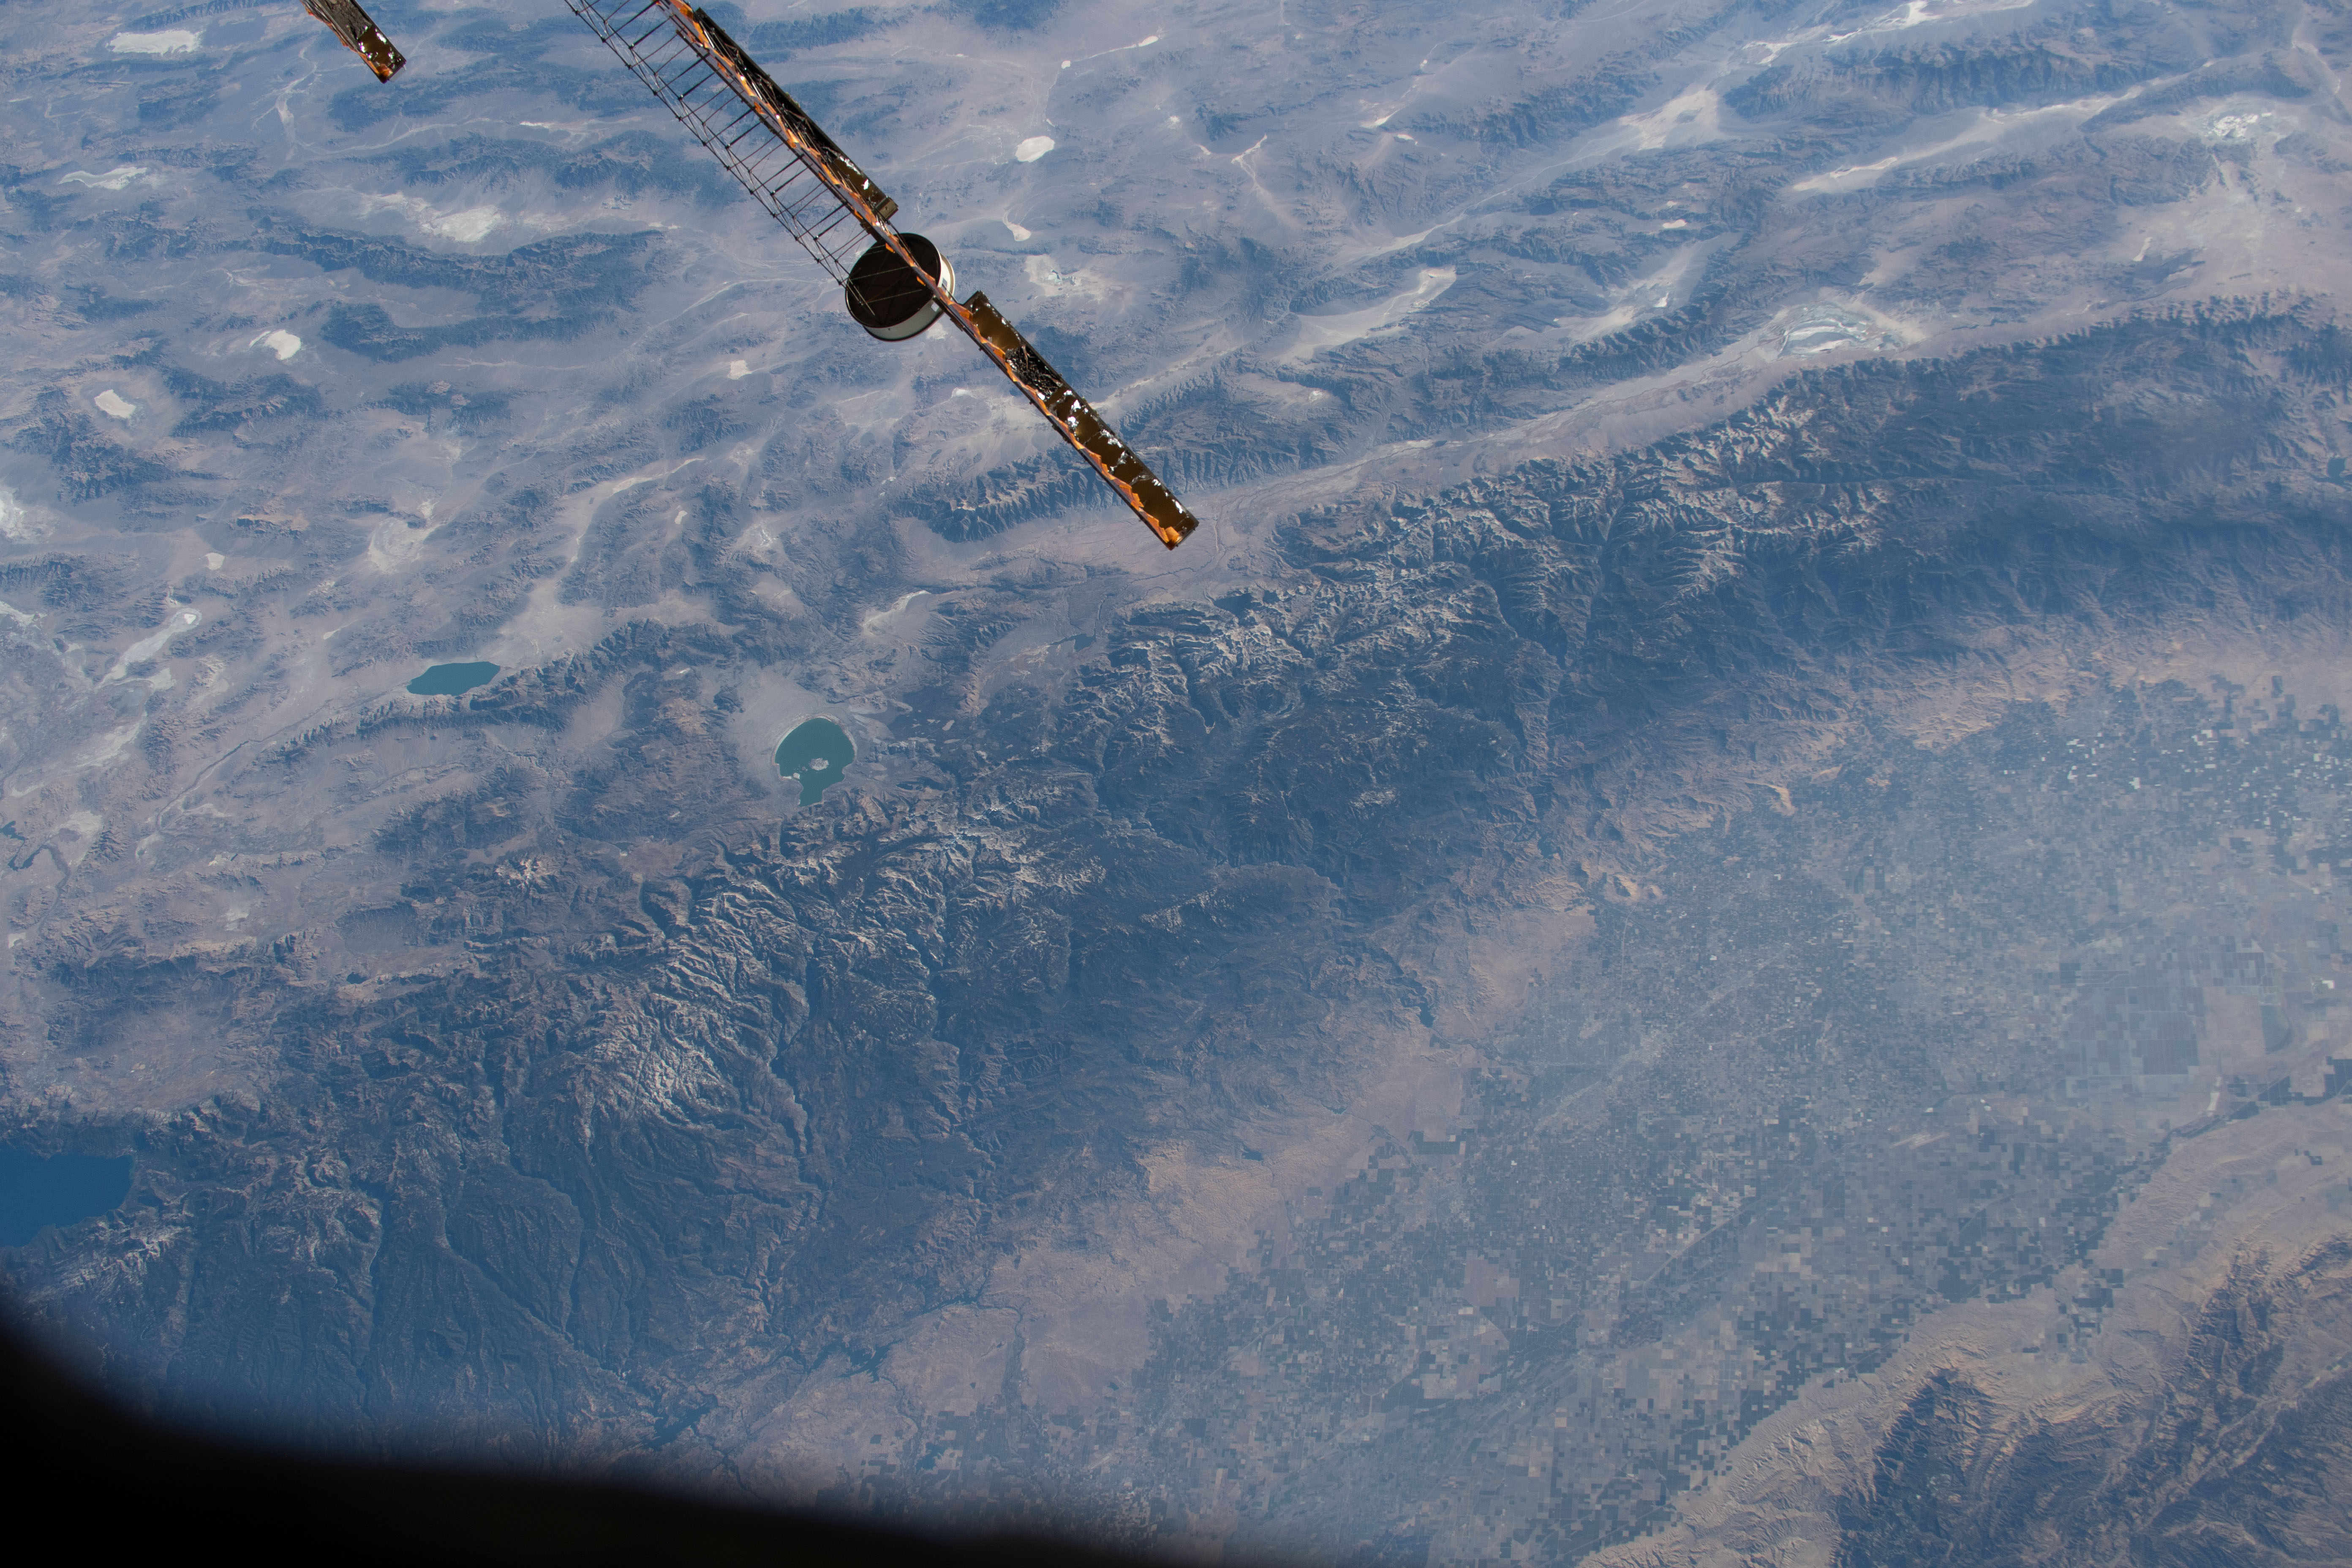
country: USA-CALIFORNIA
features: LAKE TAHOE, WALKER LAKE, MONO LAKE, SIERRA NEVADA MOUNTAINS
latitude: 37.5
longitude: -119.0
